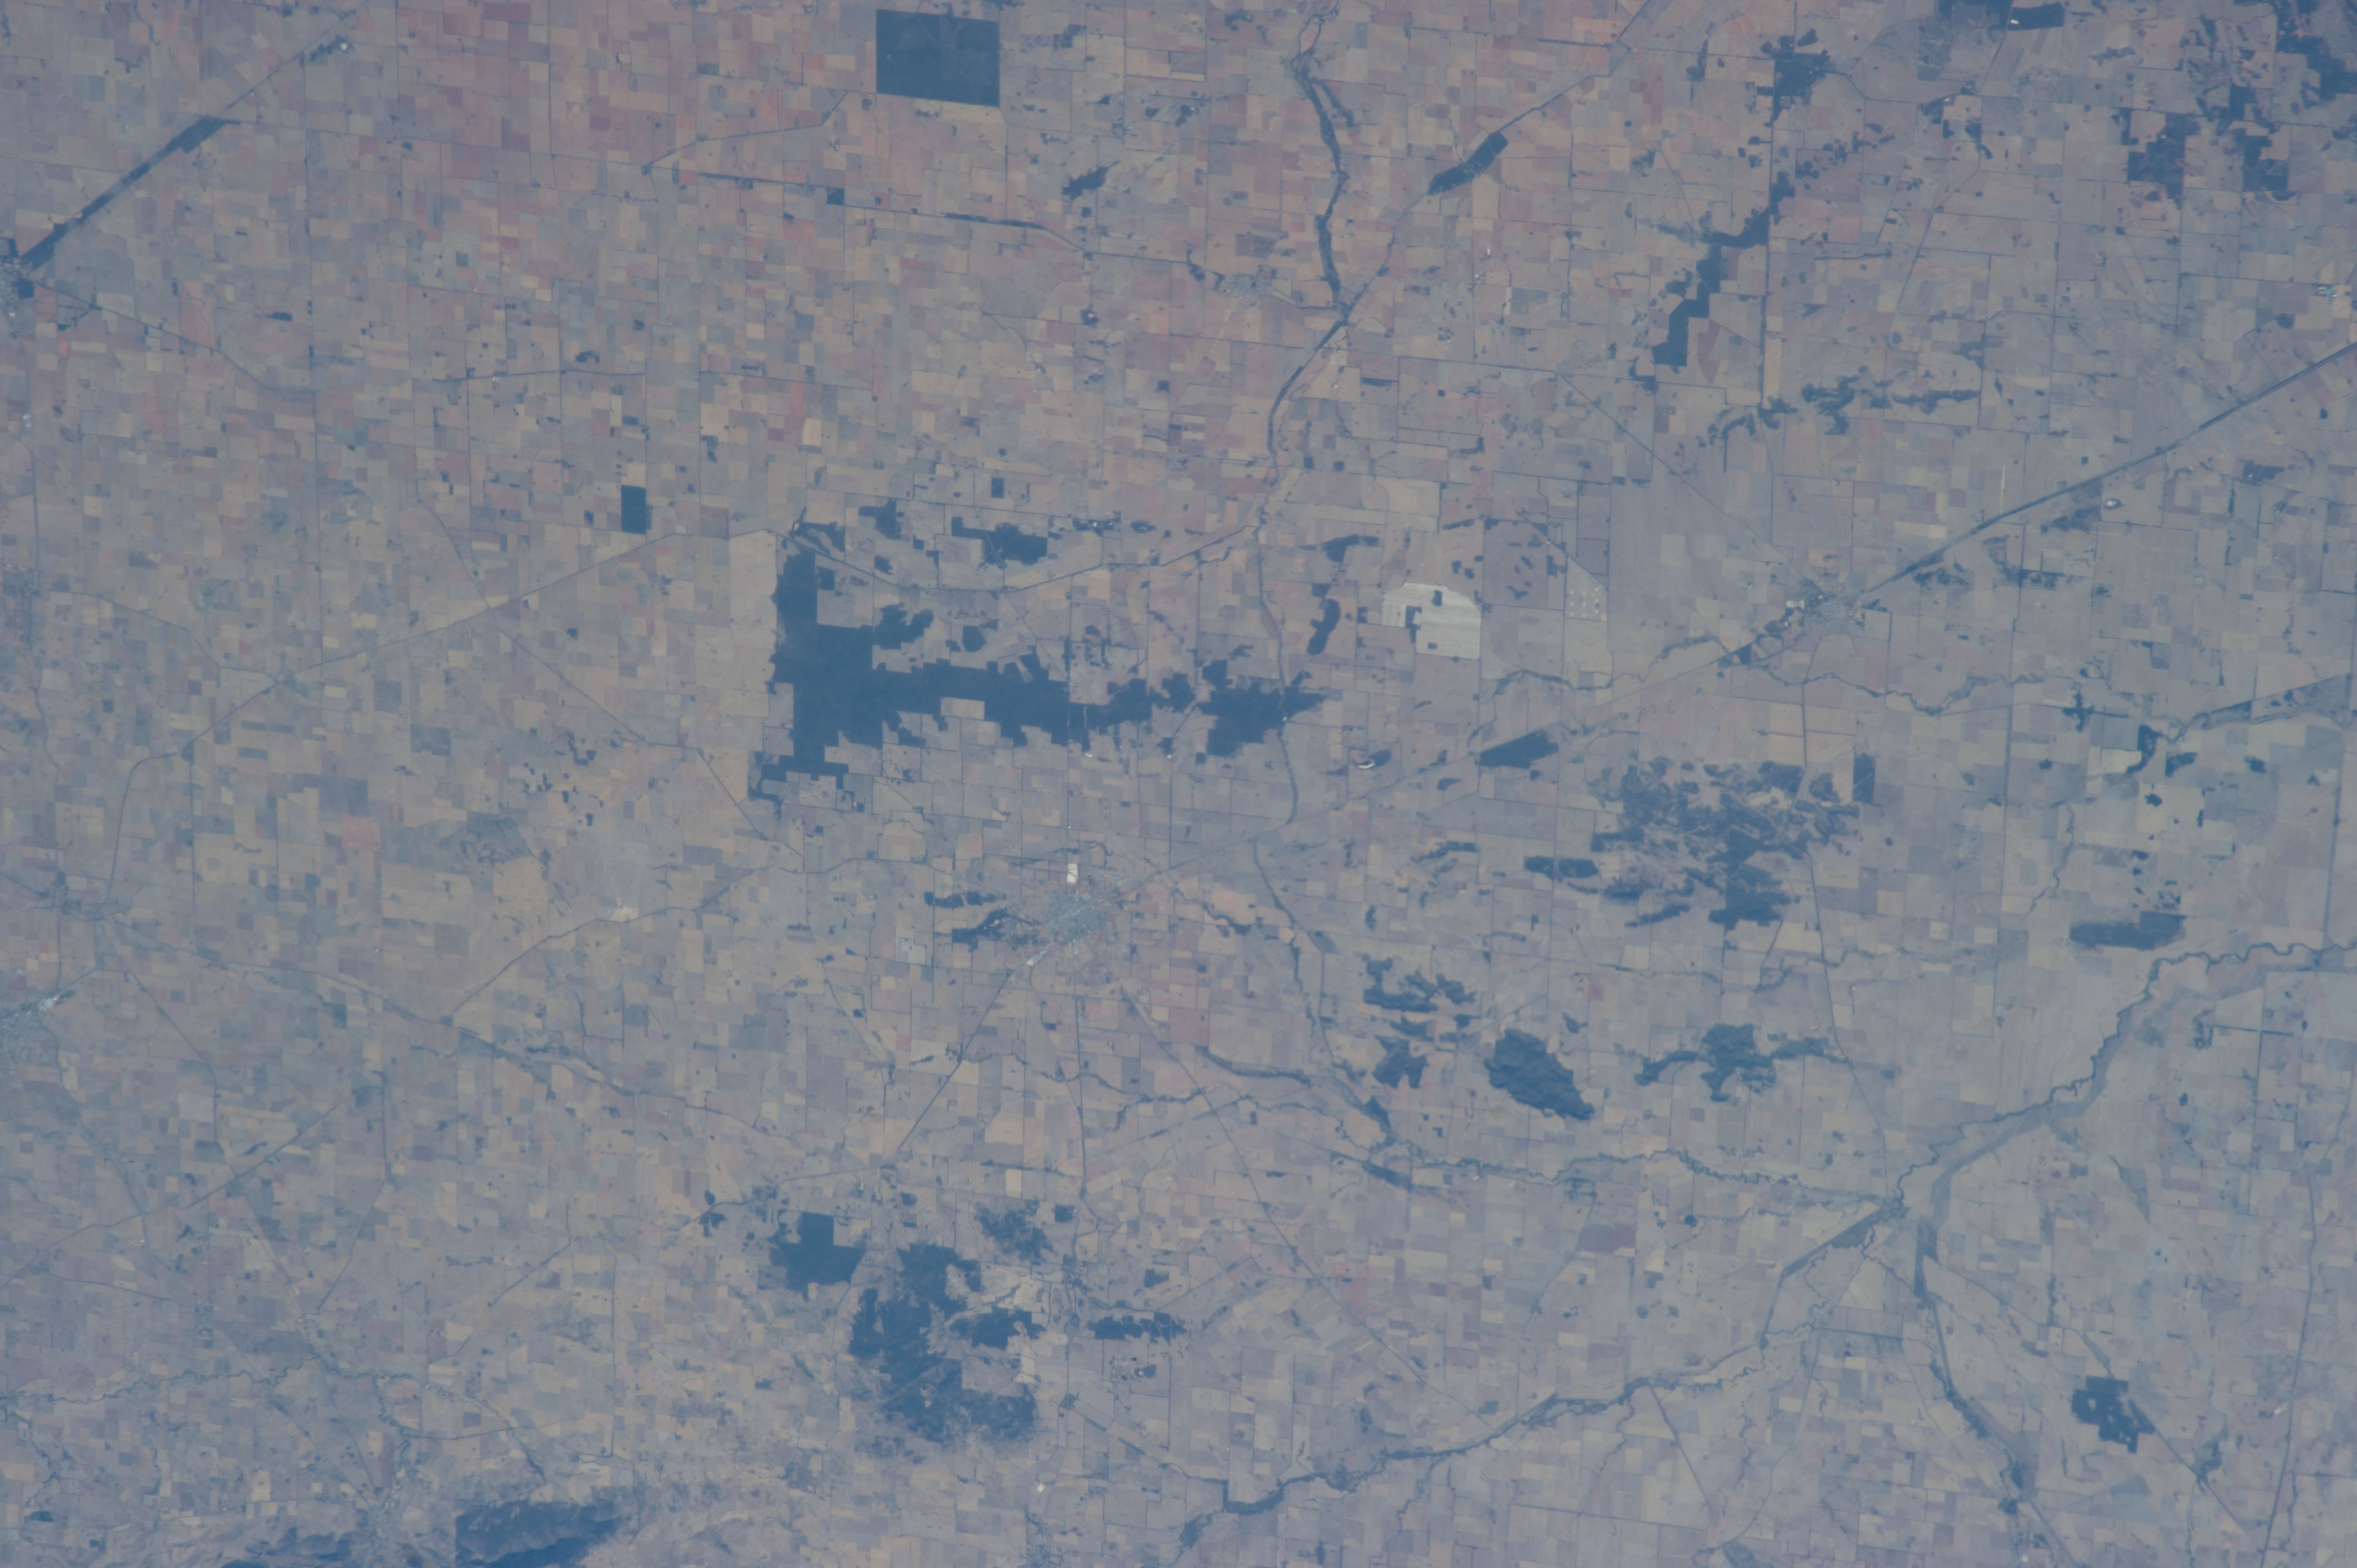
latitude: -34.3
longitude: 147.6
